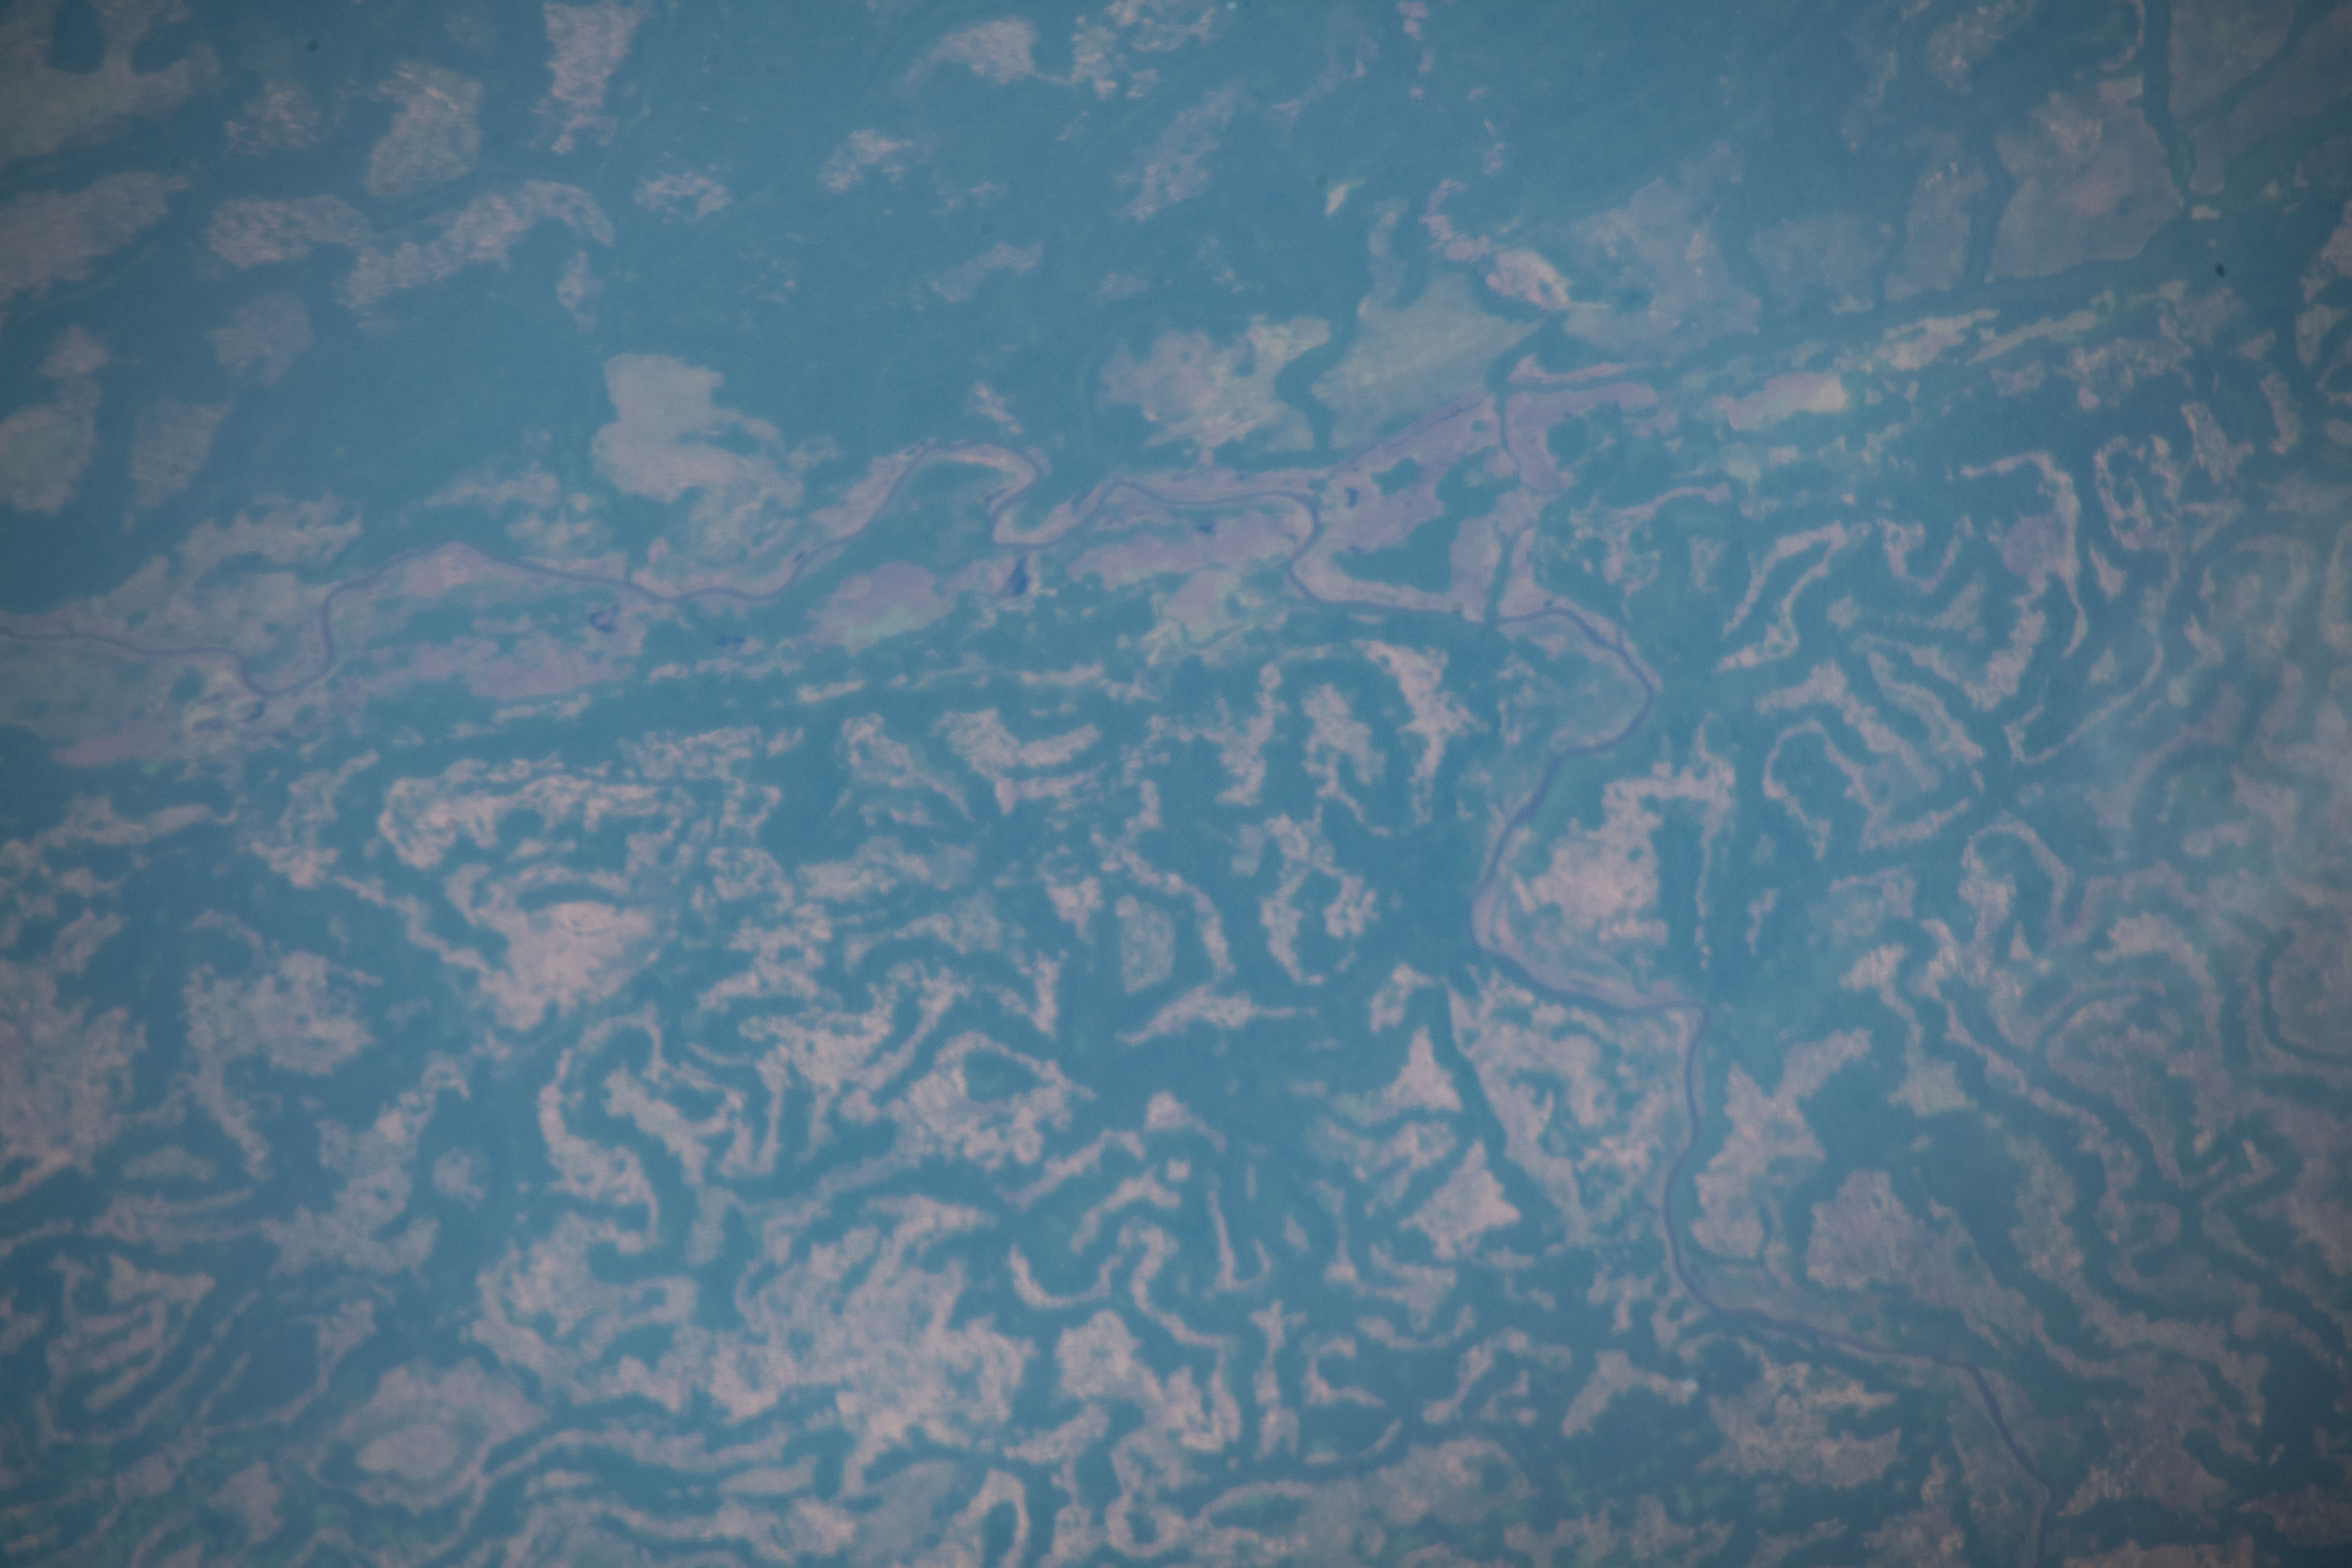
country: CENTRAL AFRICAN REP.
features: EASTERN BOMU WILDLIFE RESERVE,MBOMOU RIVER
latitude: 5.0
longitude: 24.7
